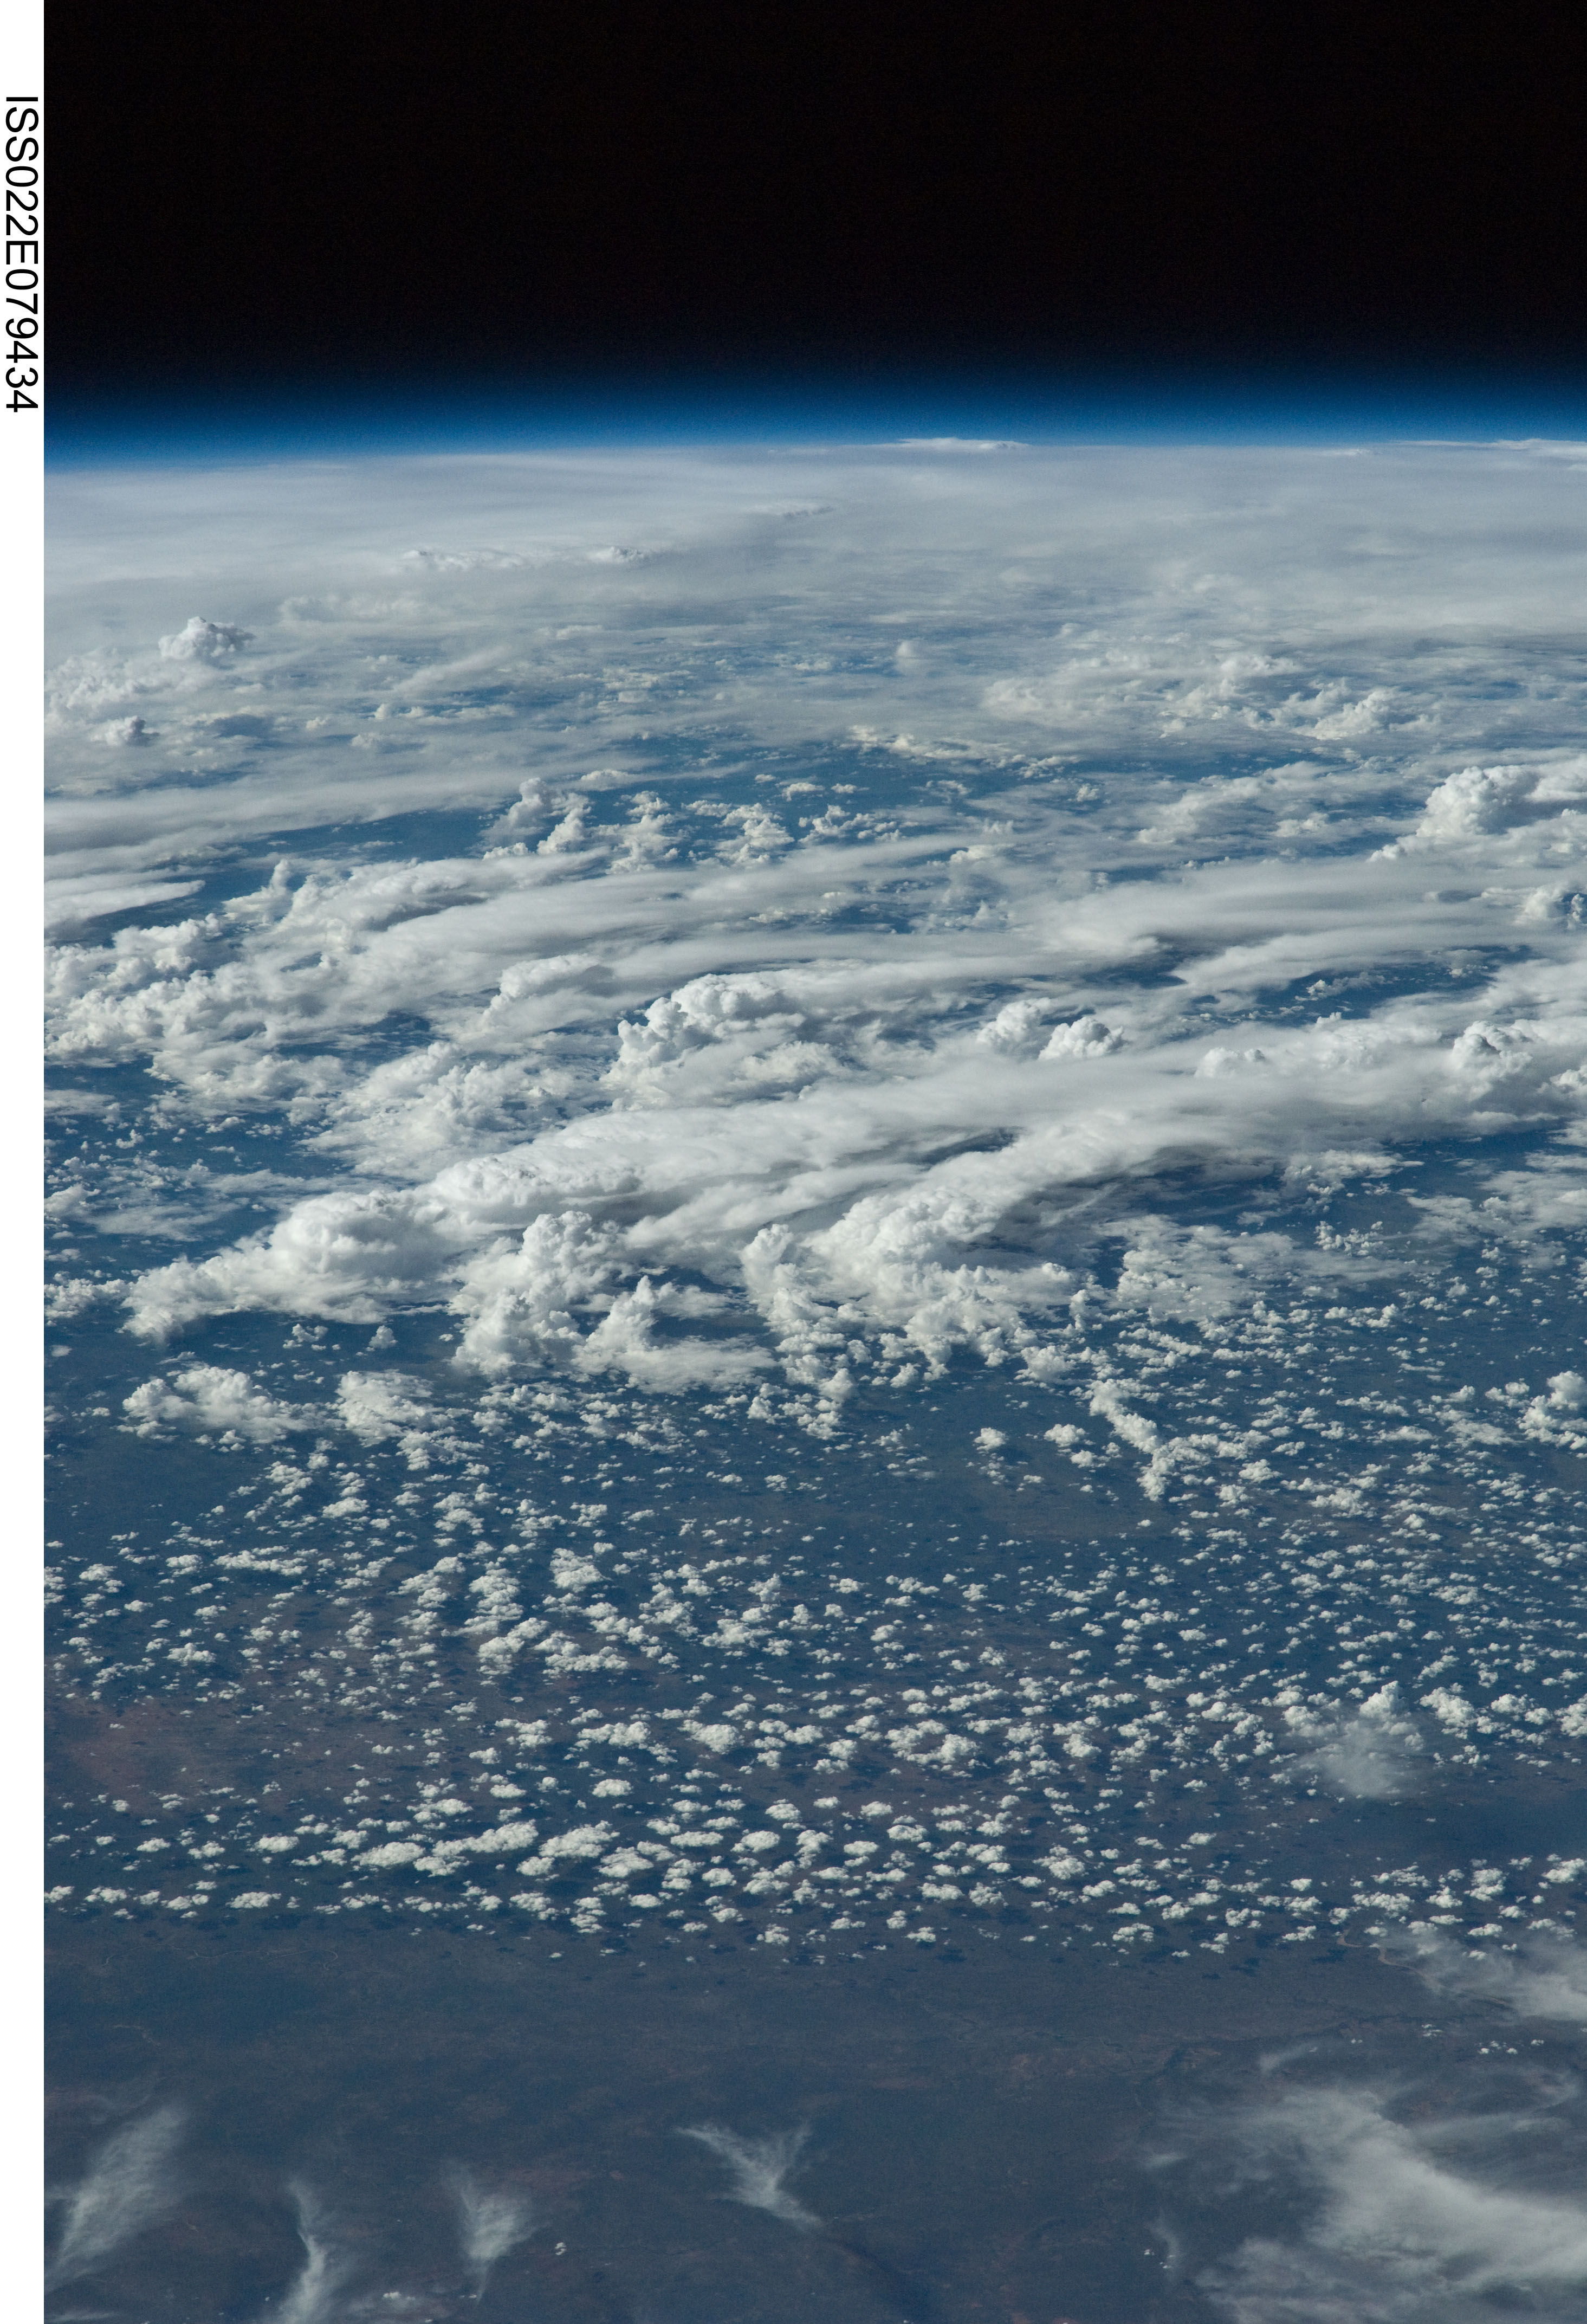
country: ZIMBABWE
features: PAN-BULAWAYO, GWANDA AREA
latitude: -20.6
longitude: 28.8
